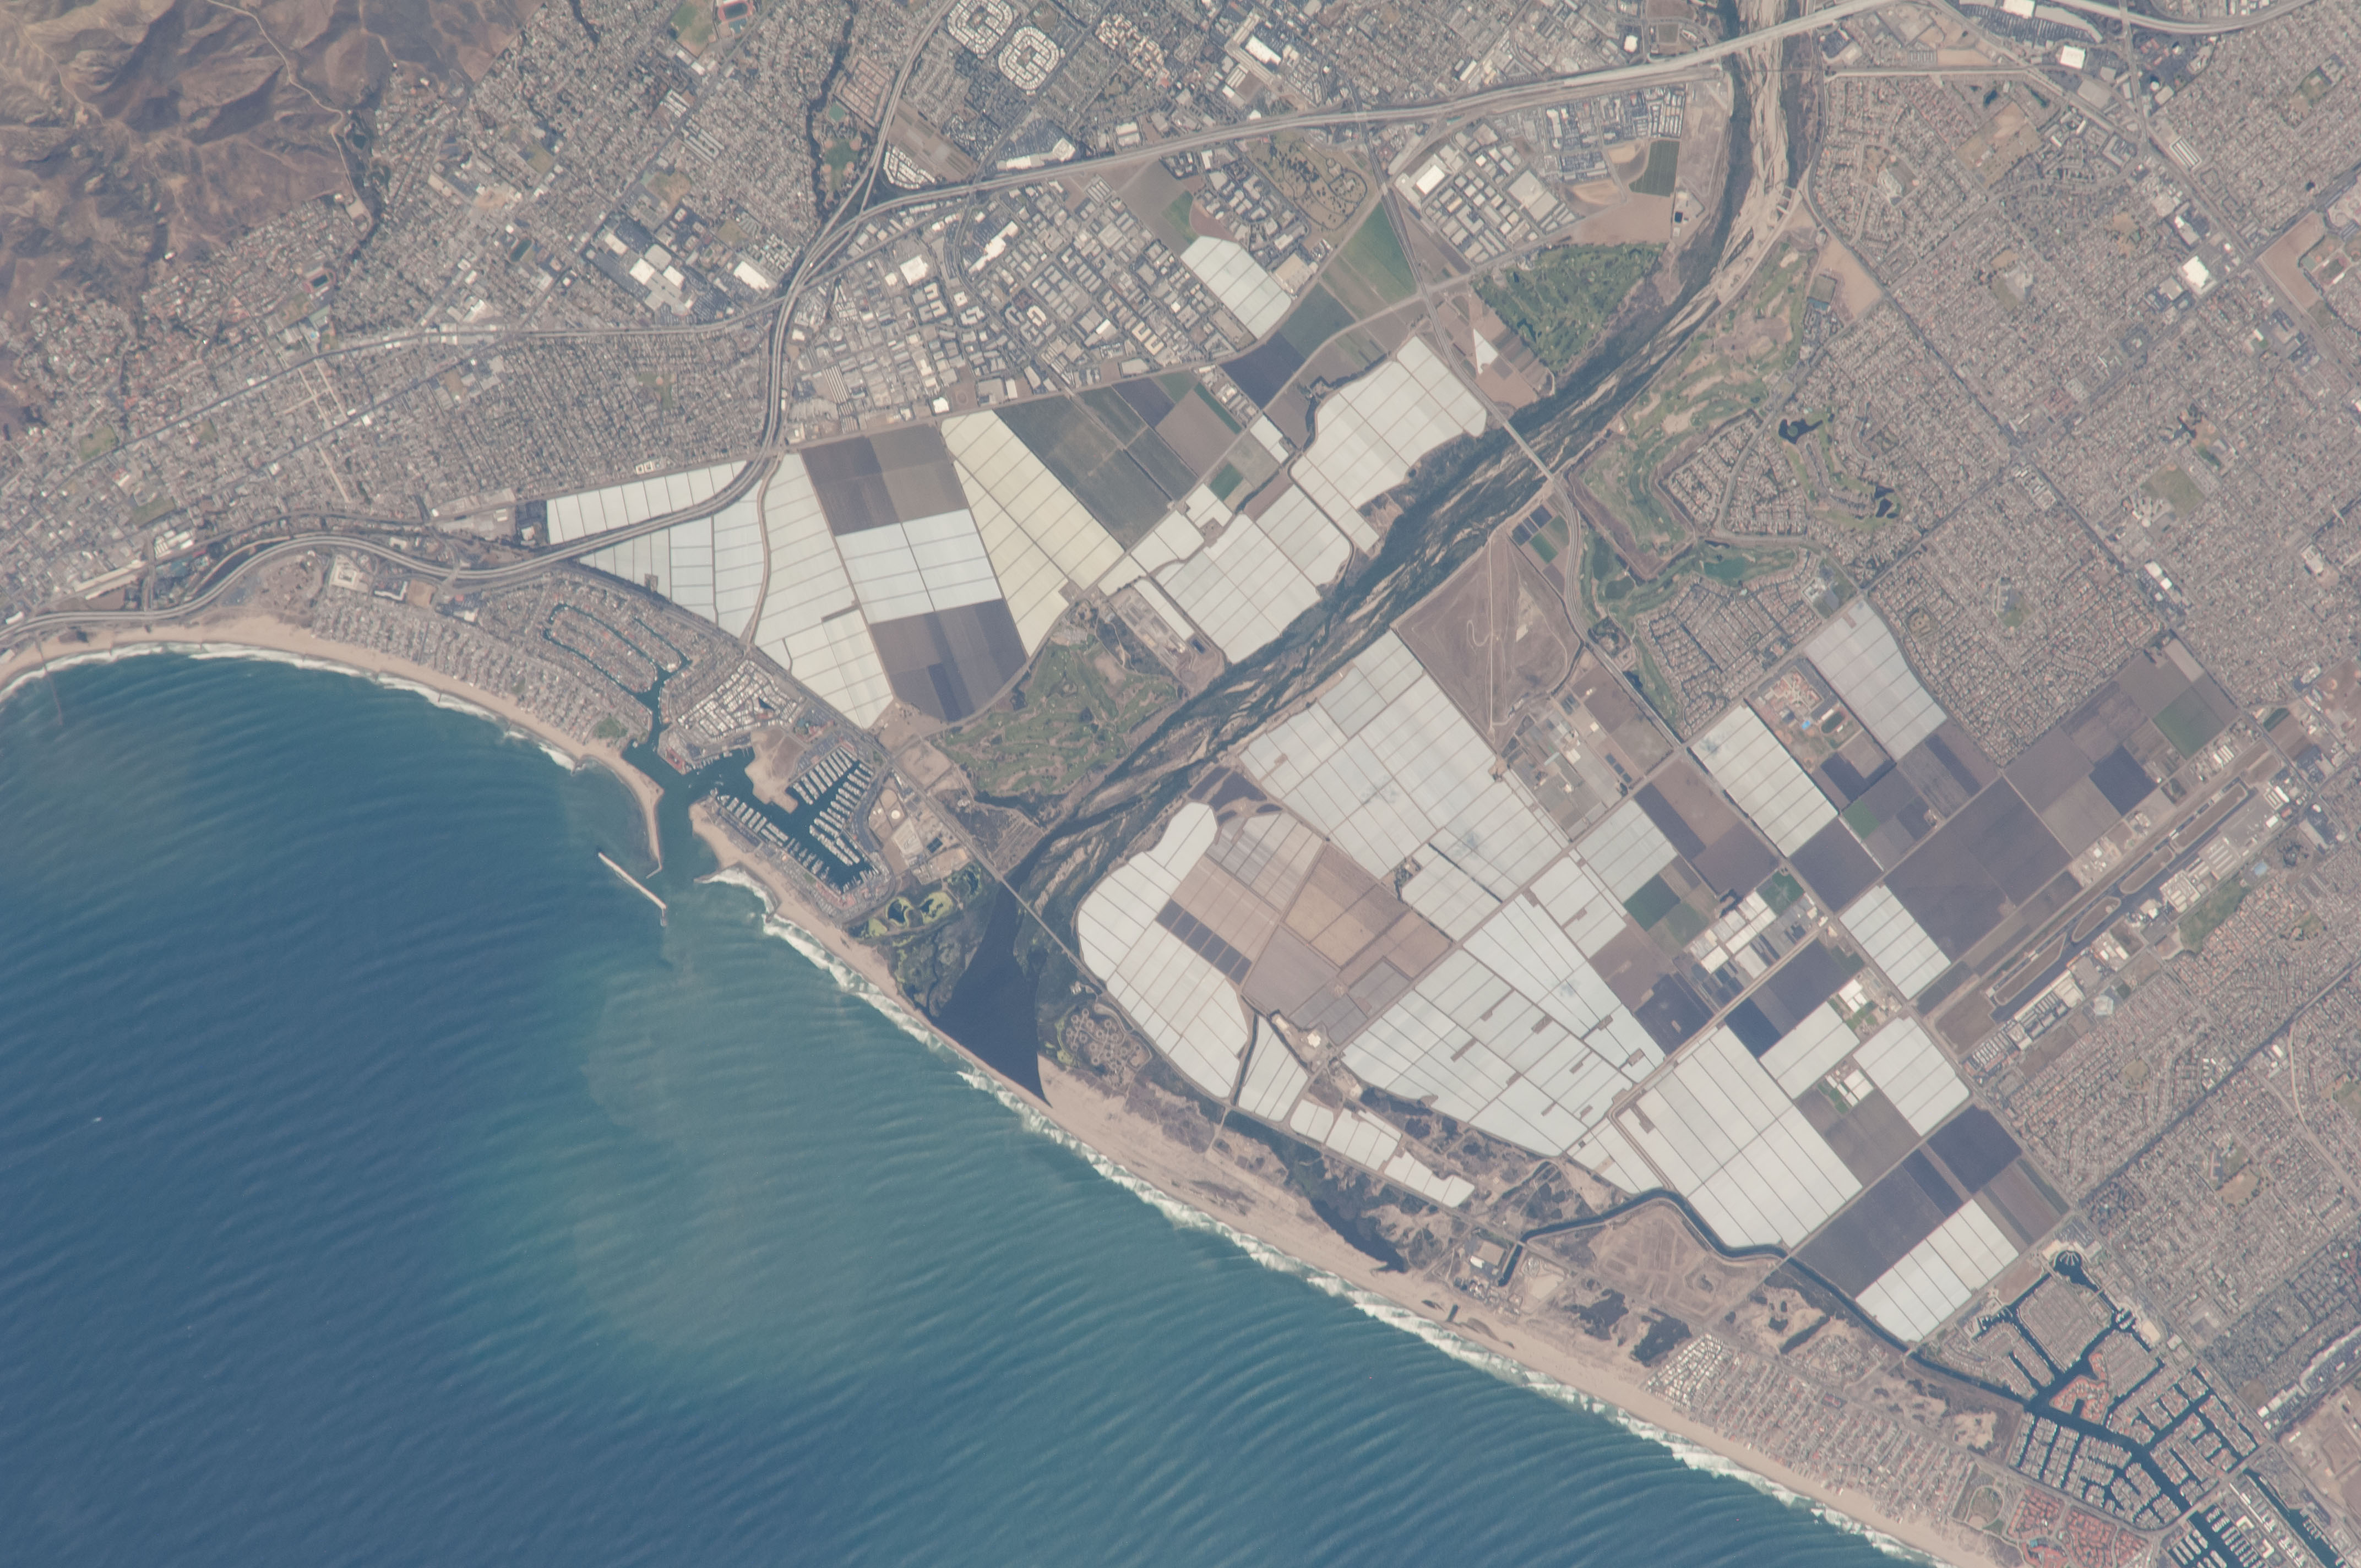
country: USA-CALIFORNIA
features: O.
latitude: 34.2
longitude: -119.2
